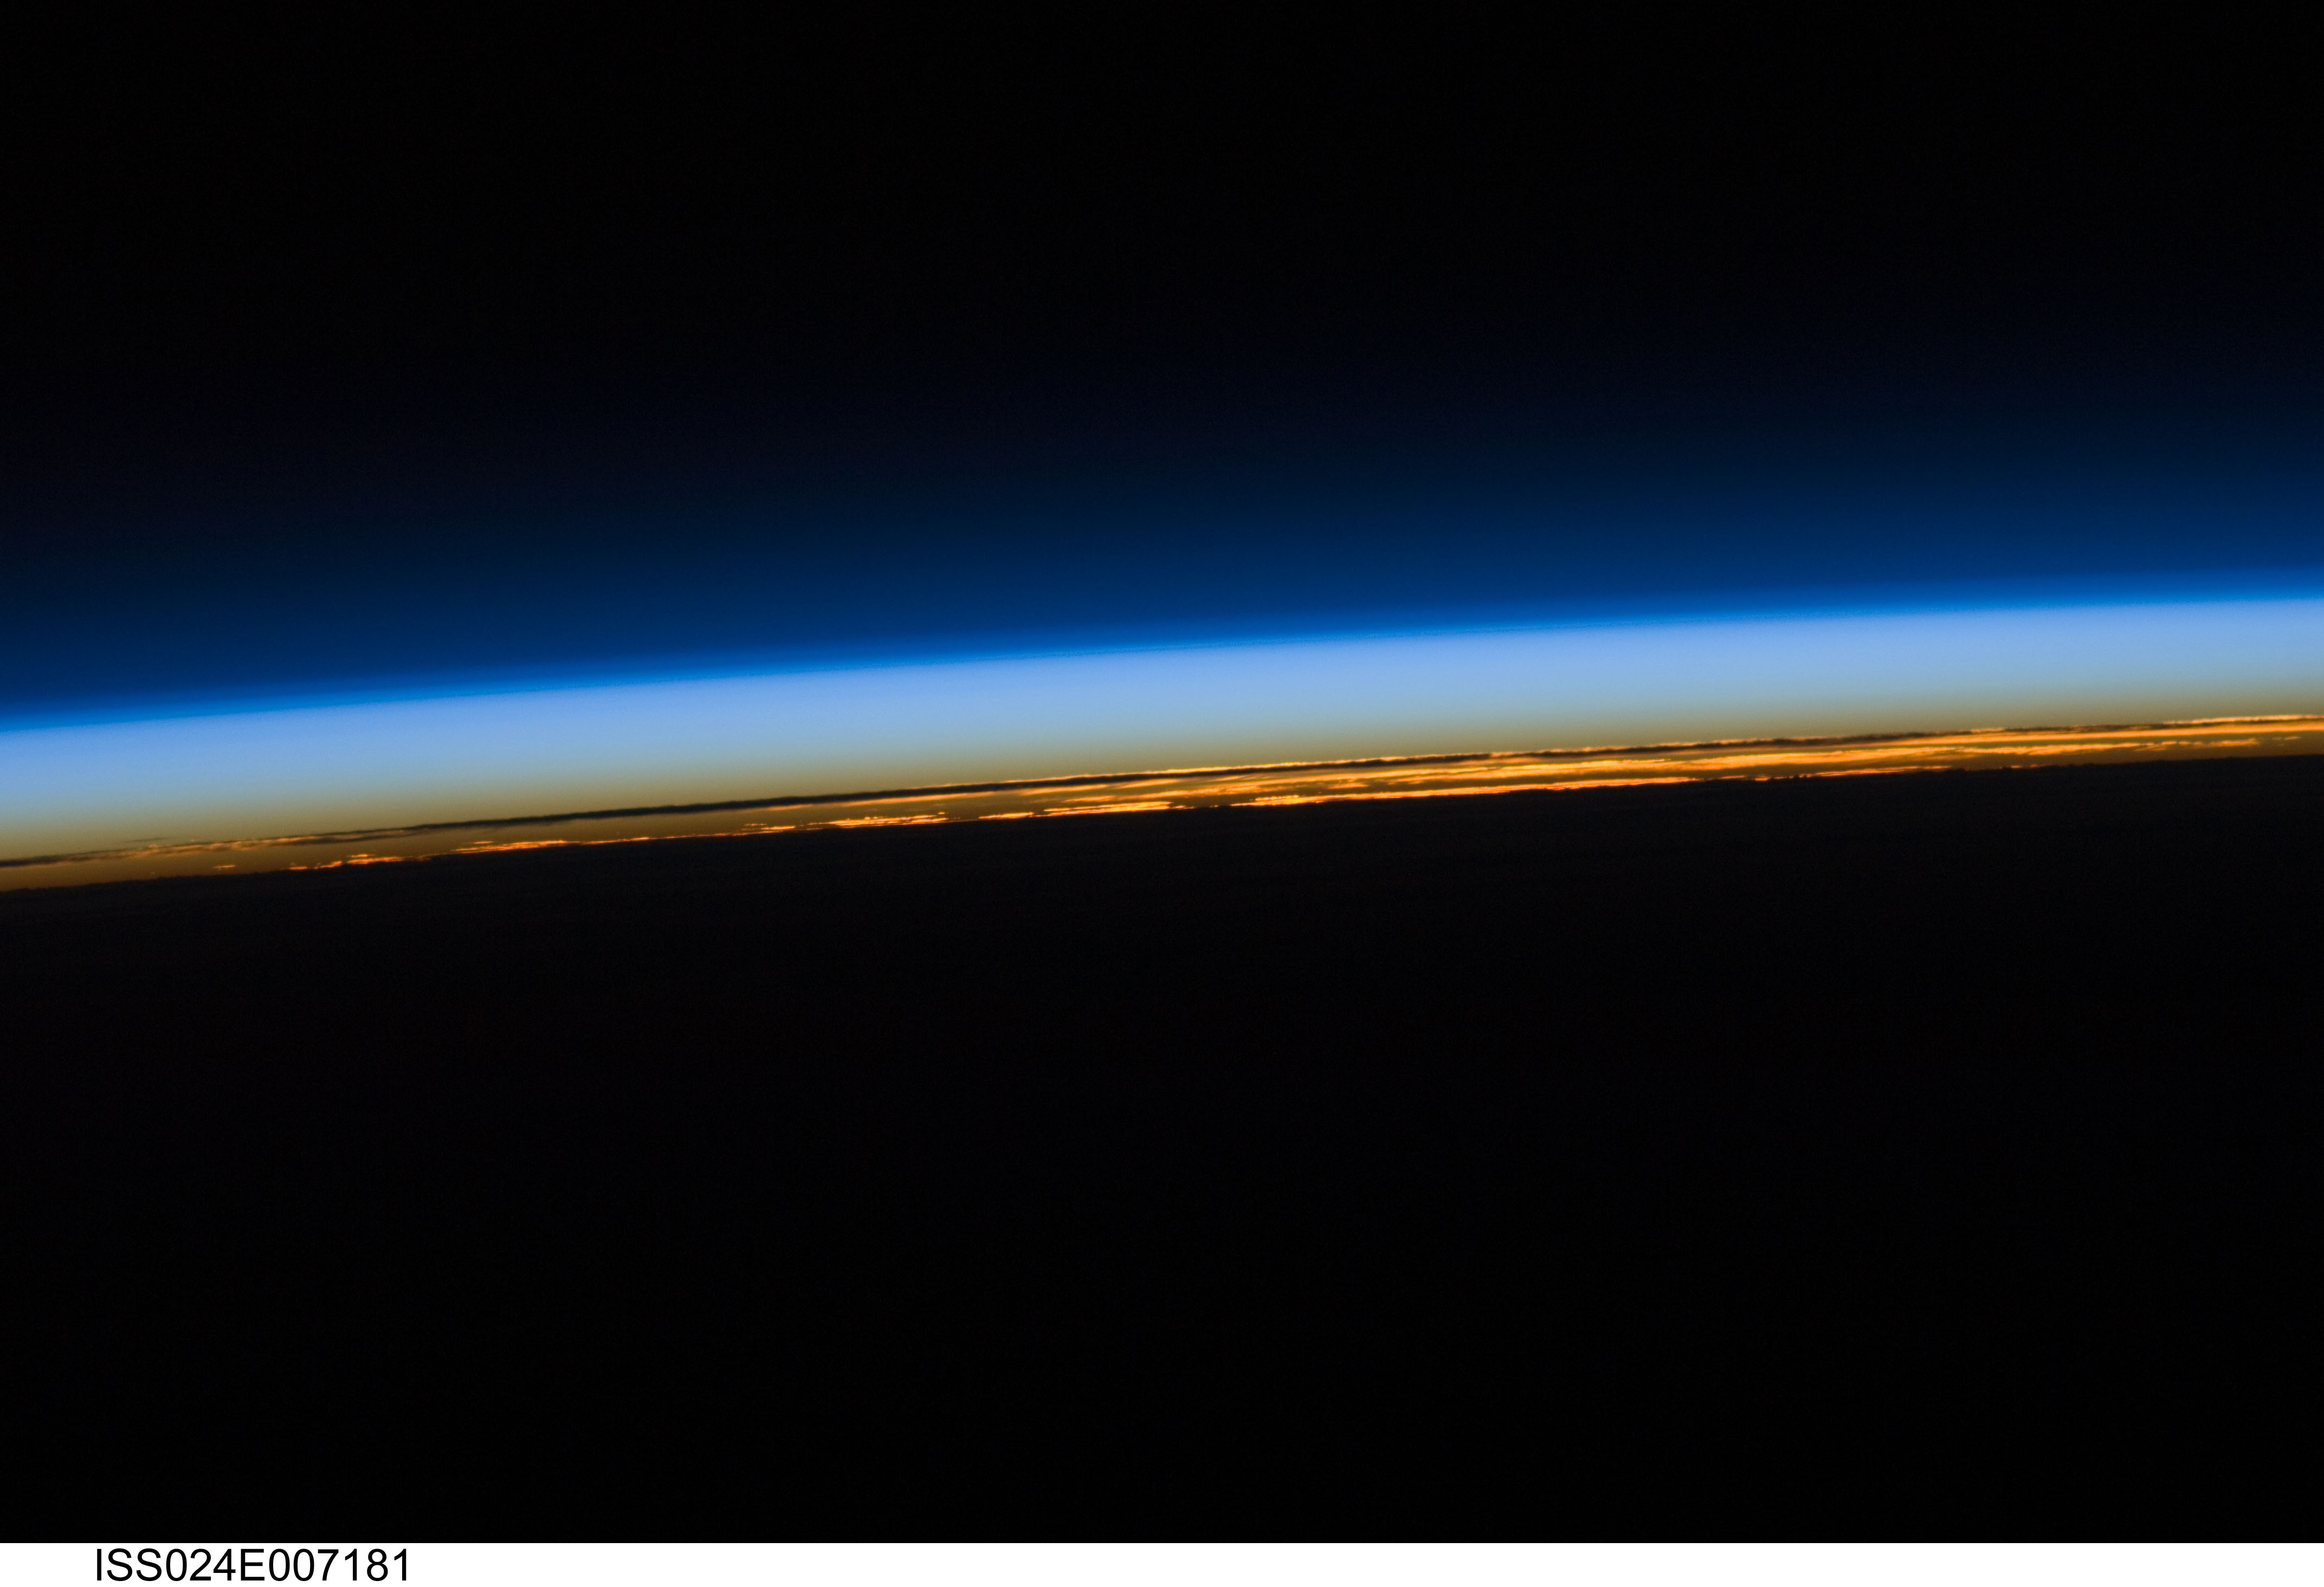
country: AUSTRALIA
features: PAN-ATMOSPHERIC LIMB, HIGH CLOUD TOPS, DAWN
